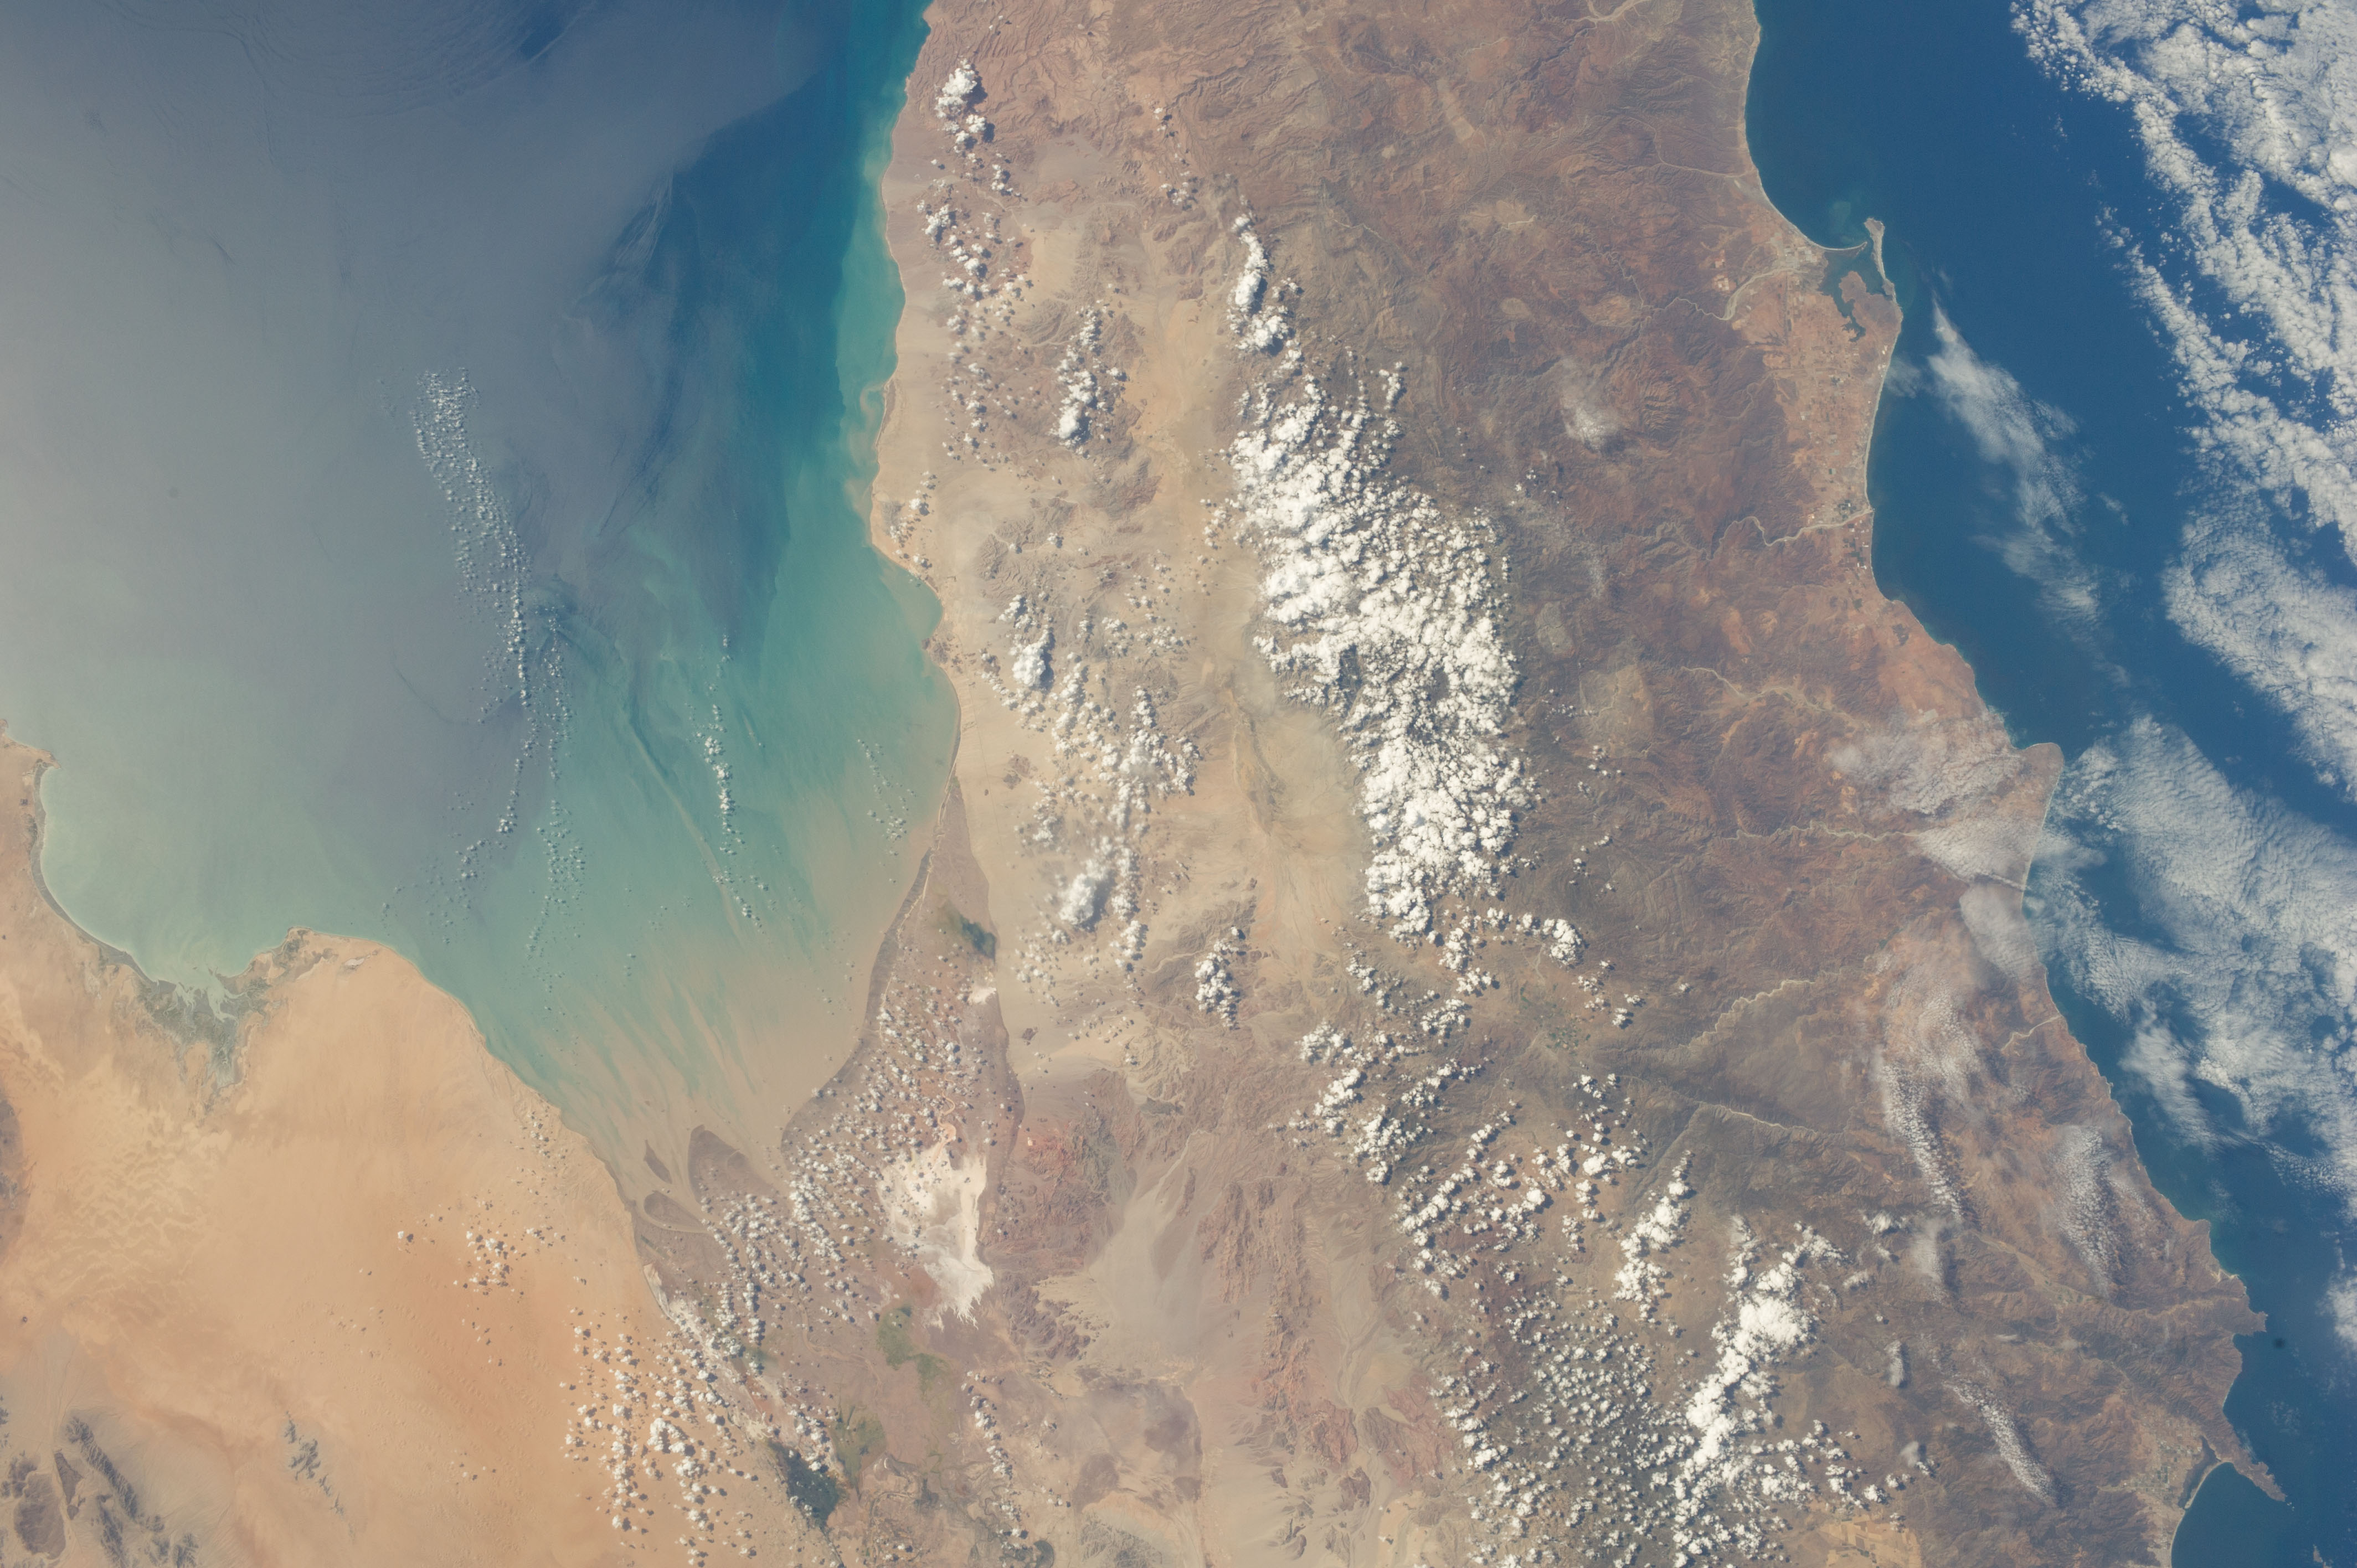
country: MEXICO
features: DESERT, MOUNTAINS, SAN FELIPE, GULF OF CALIFORNIA
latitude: 31.1
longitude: -115.1
